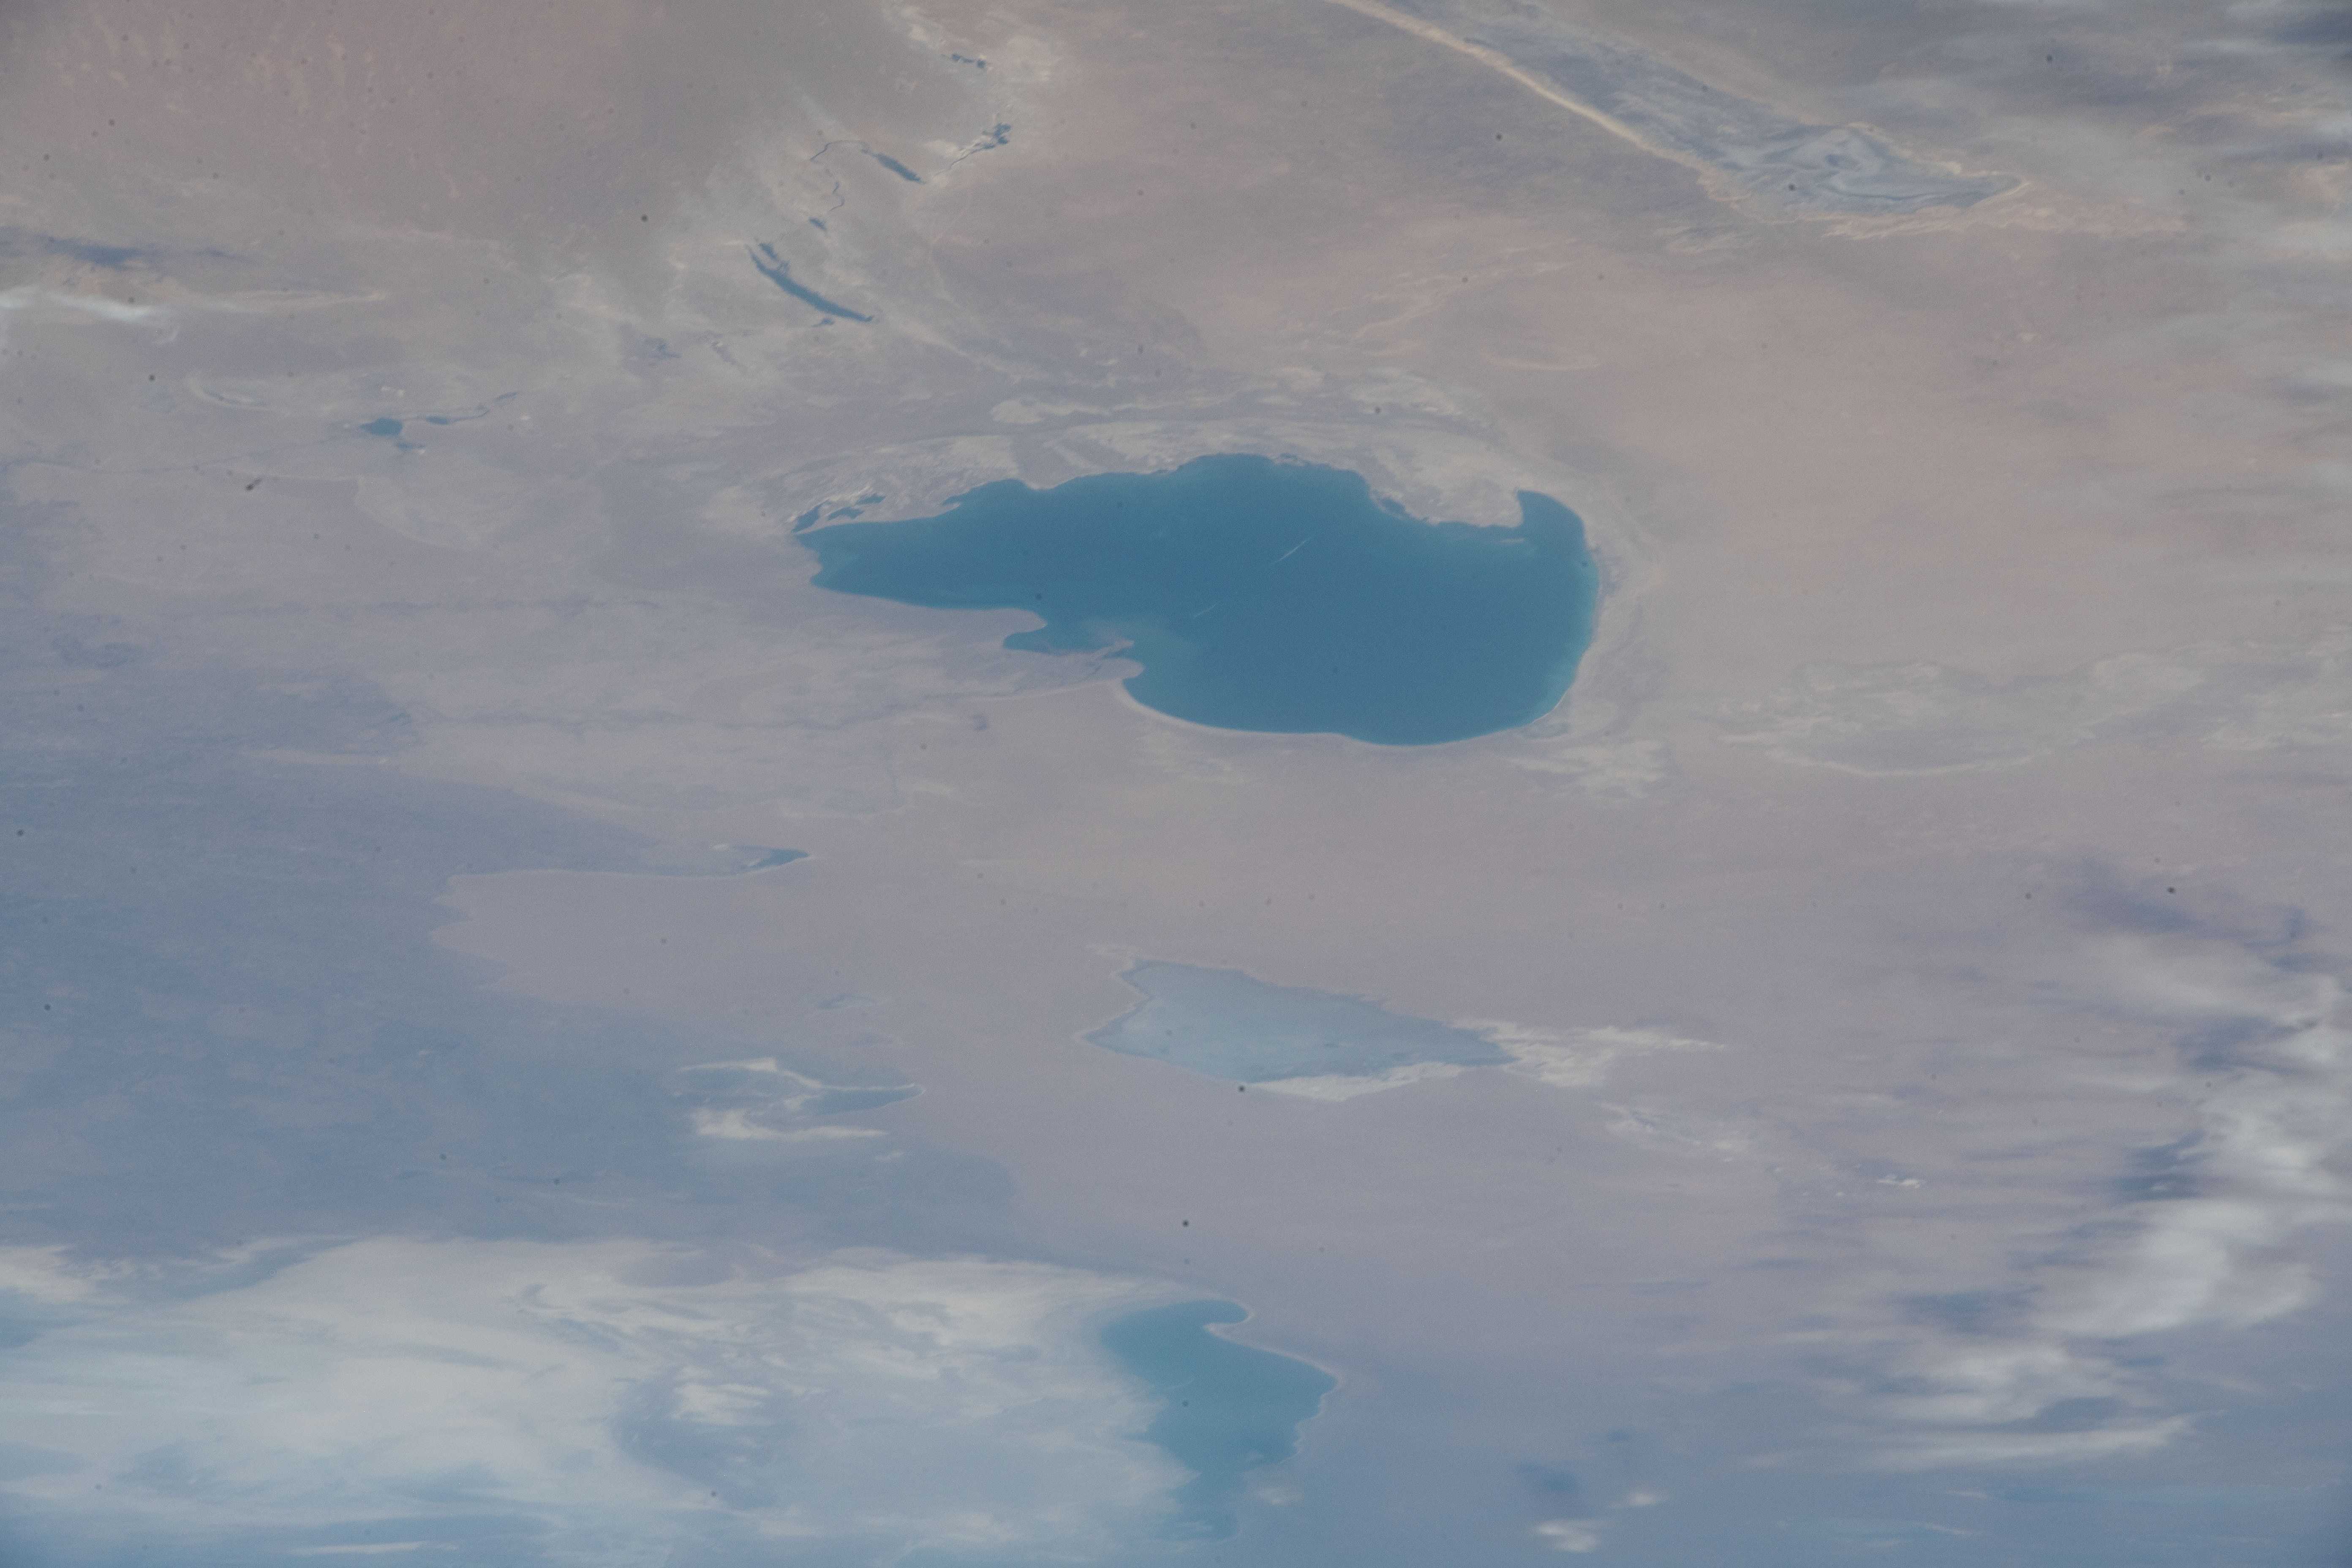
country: UZBEKISTAN
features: TERKMENISTAN, UZBEKISTAN, SARYGAMYSH LAKE, TURKMENISTAN,SARYGAMYSH LAKE
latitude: 42.3
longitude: 57.7
